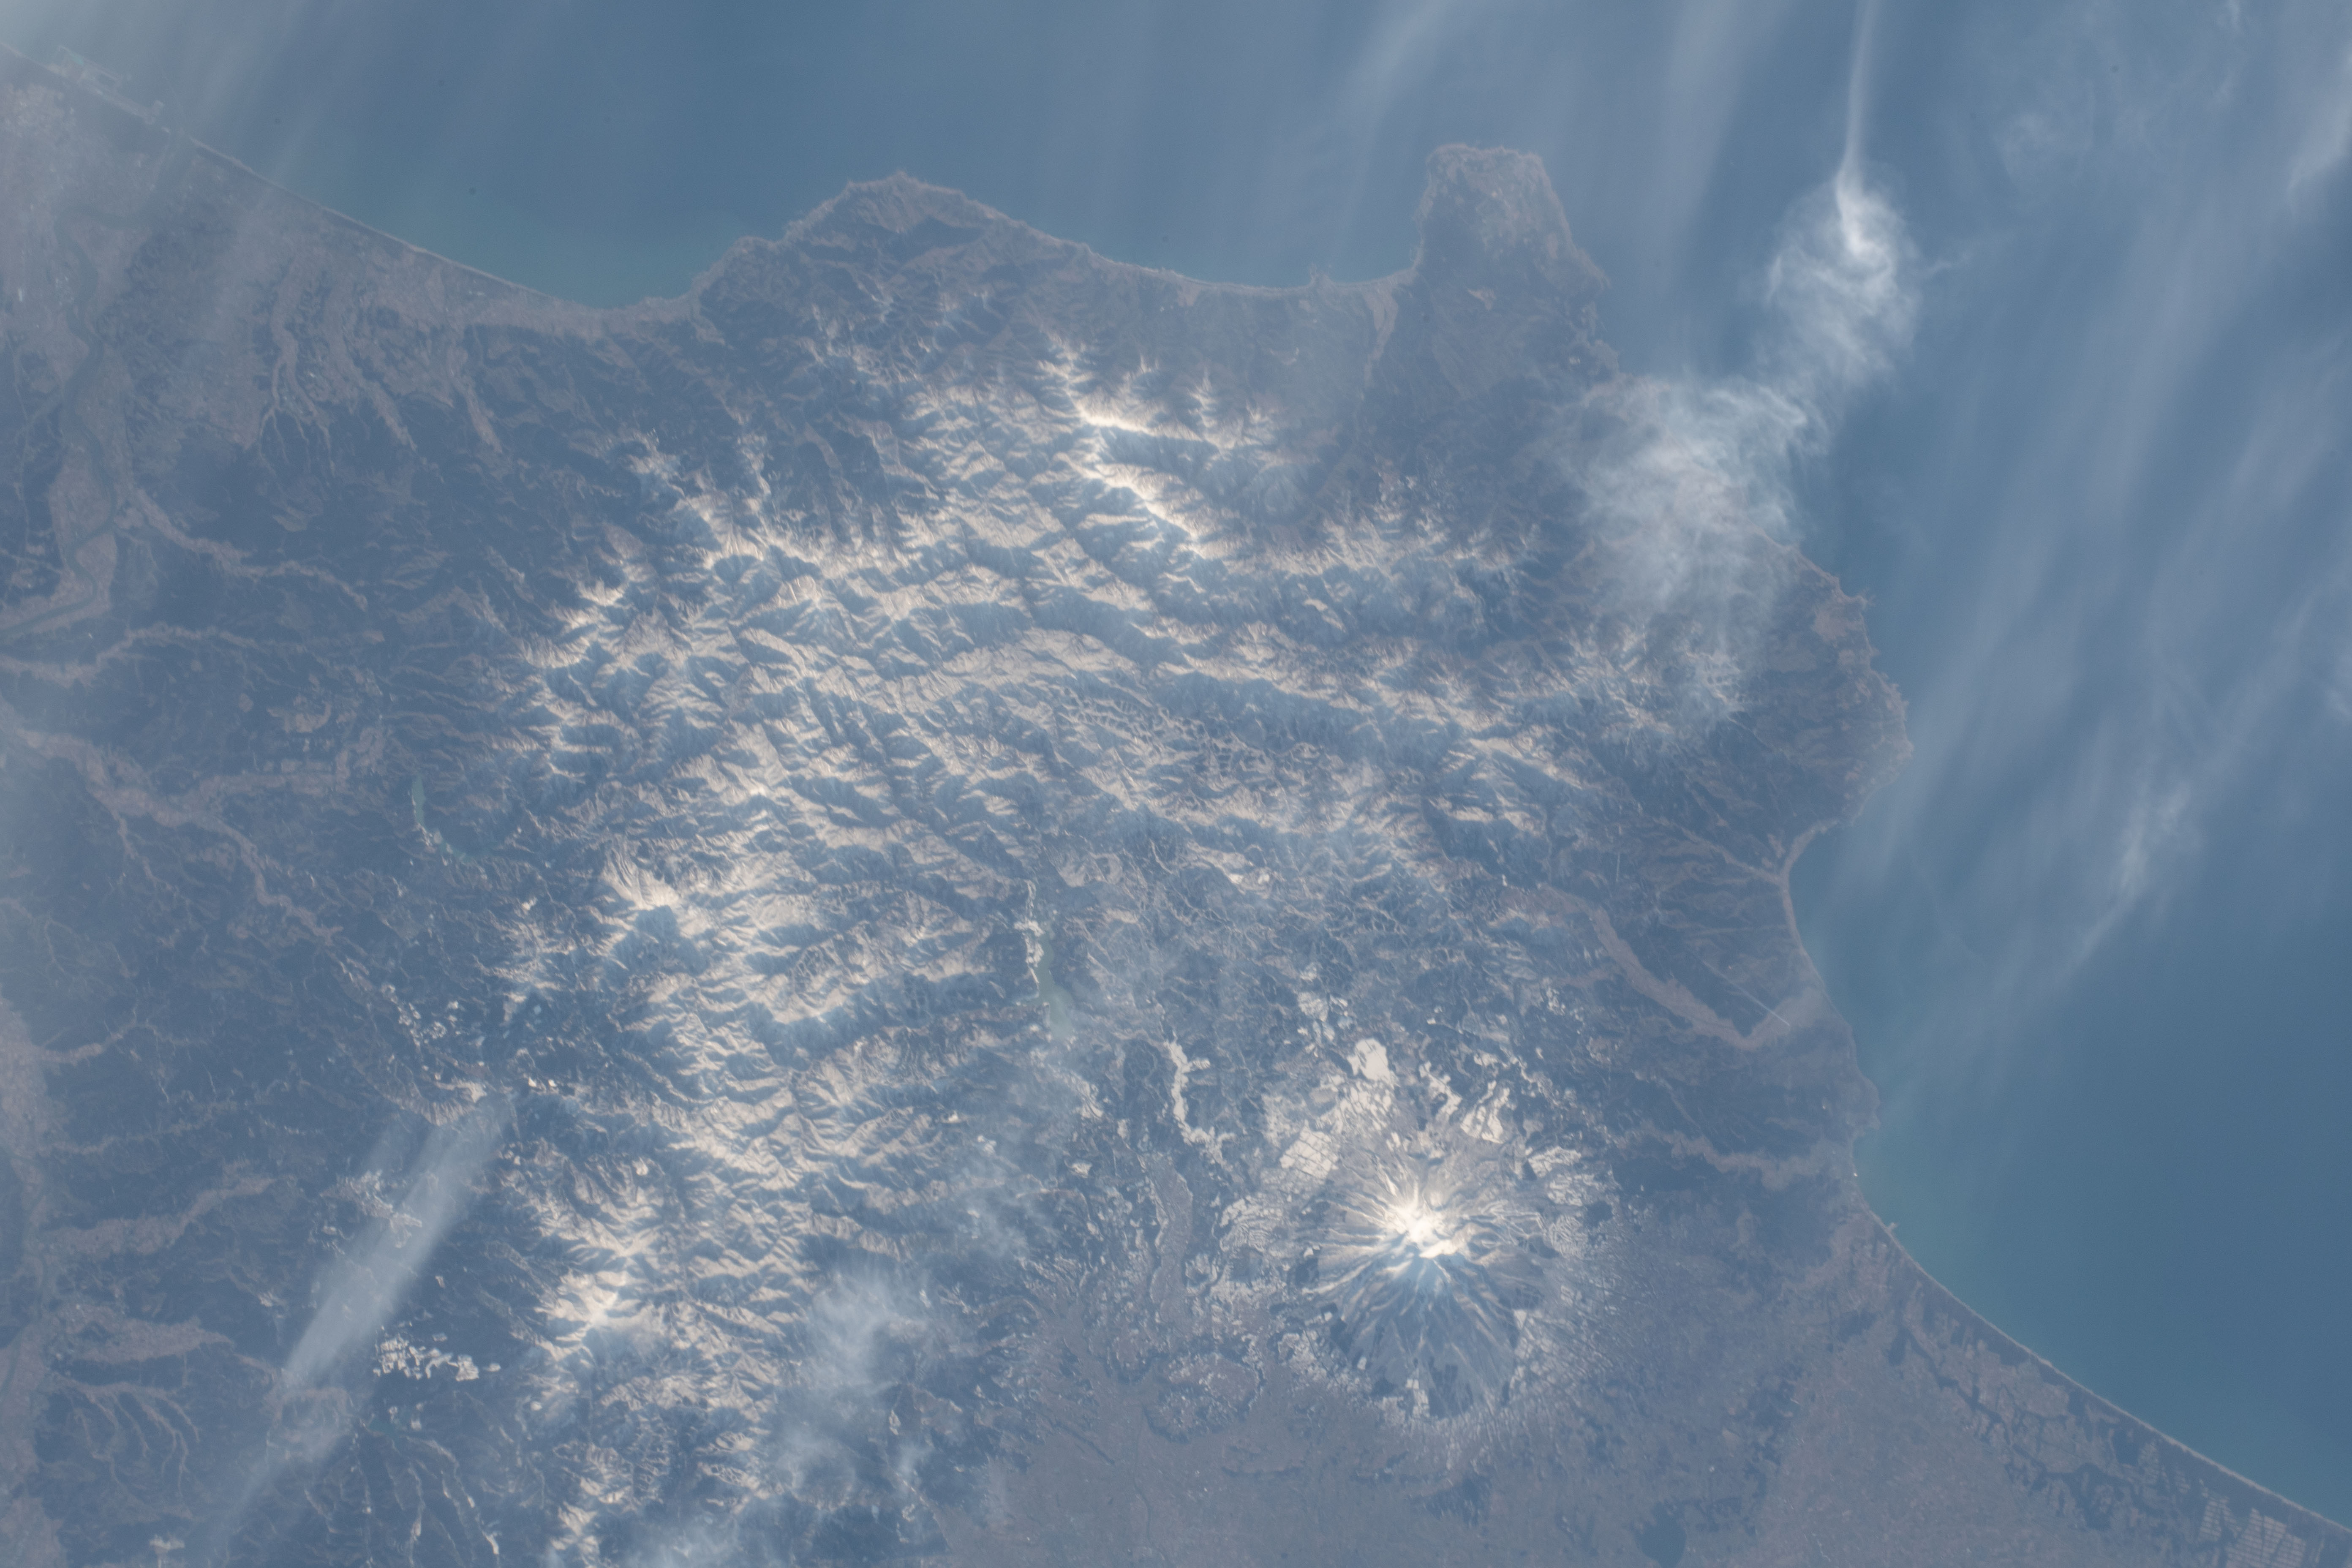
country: JAPAN
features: MOUNT IWAKI, FUKAURA
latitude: 40.6
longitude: 140.2
